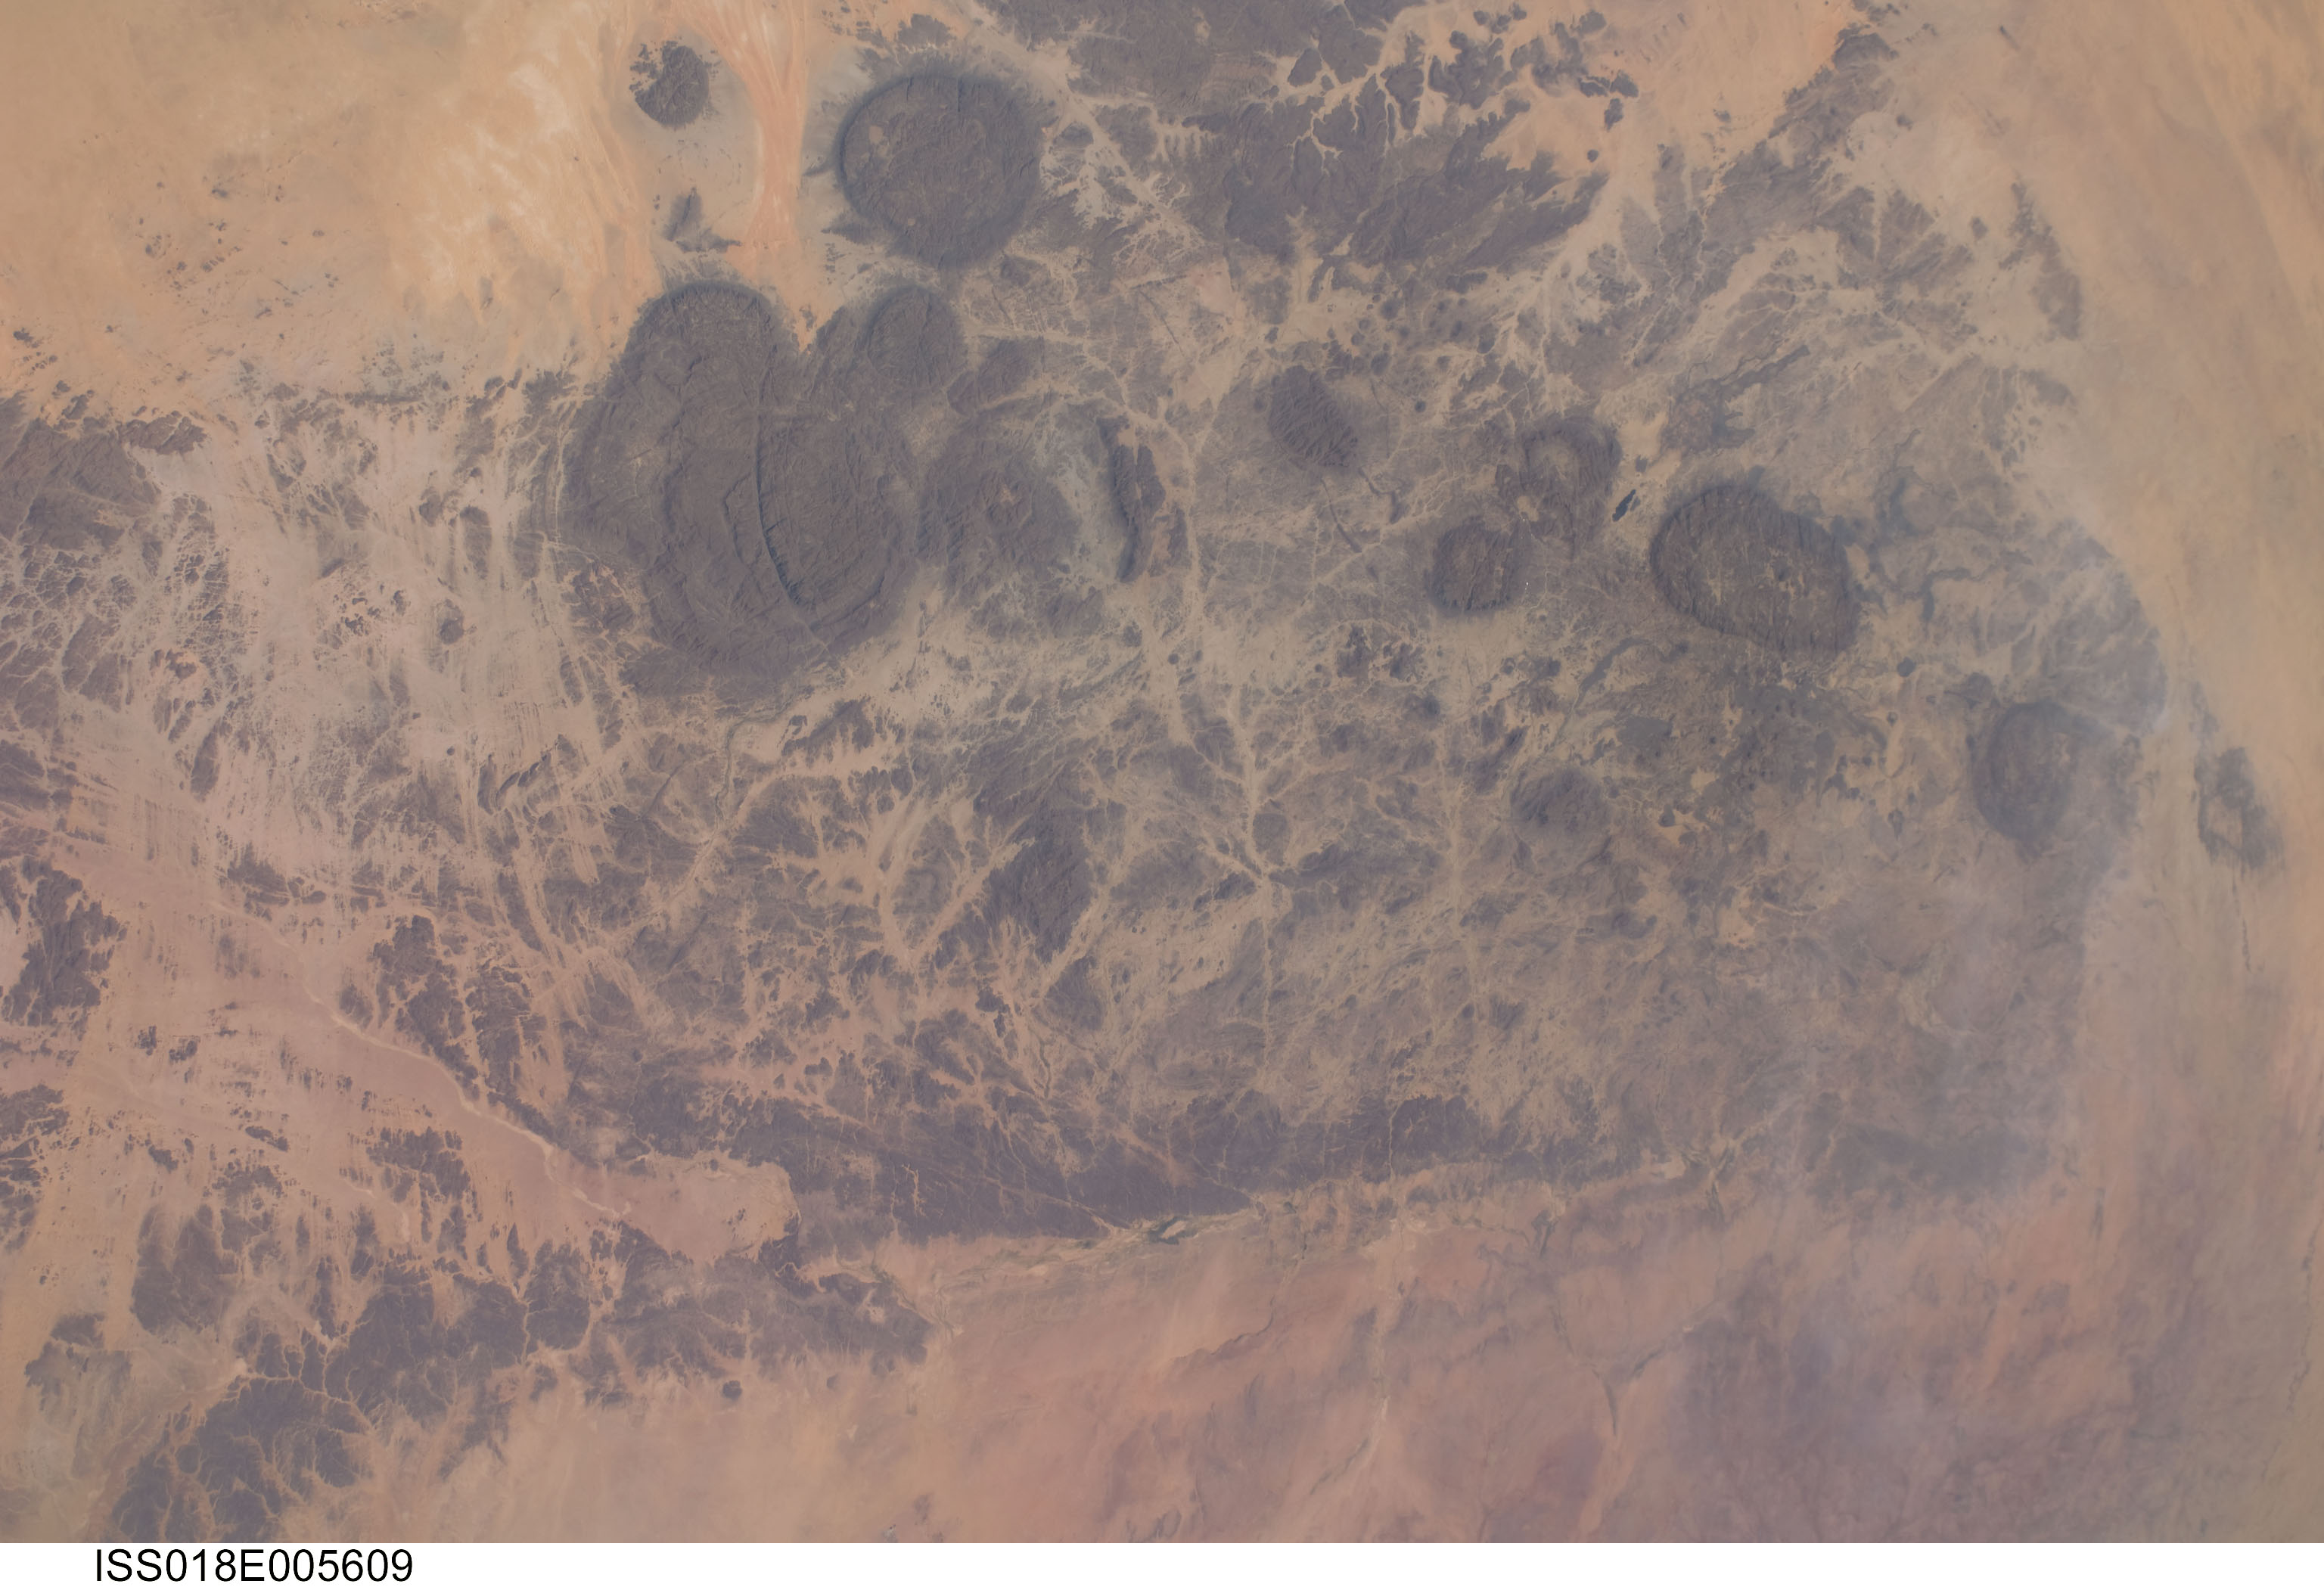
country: NIGER
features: AIR MOUNTAINS, SAHARA DESERT
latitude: 18.6
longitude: 8.3
